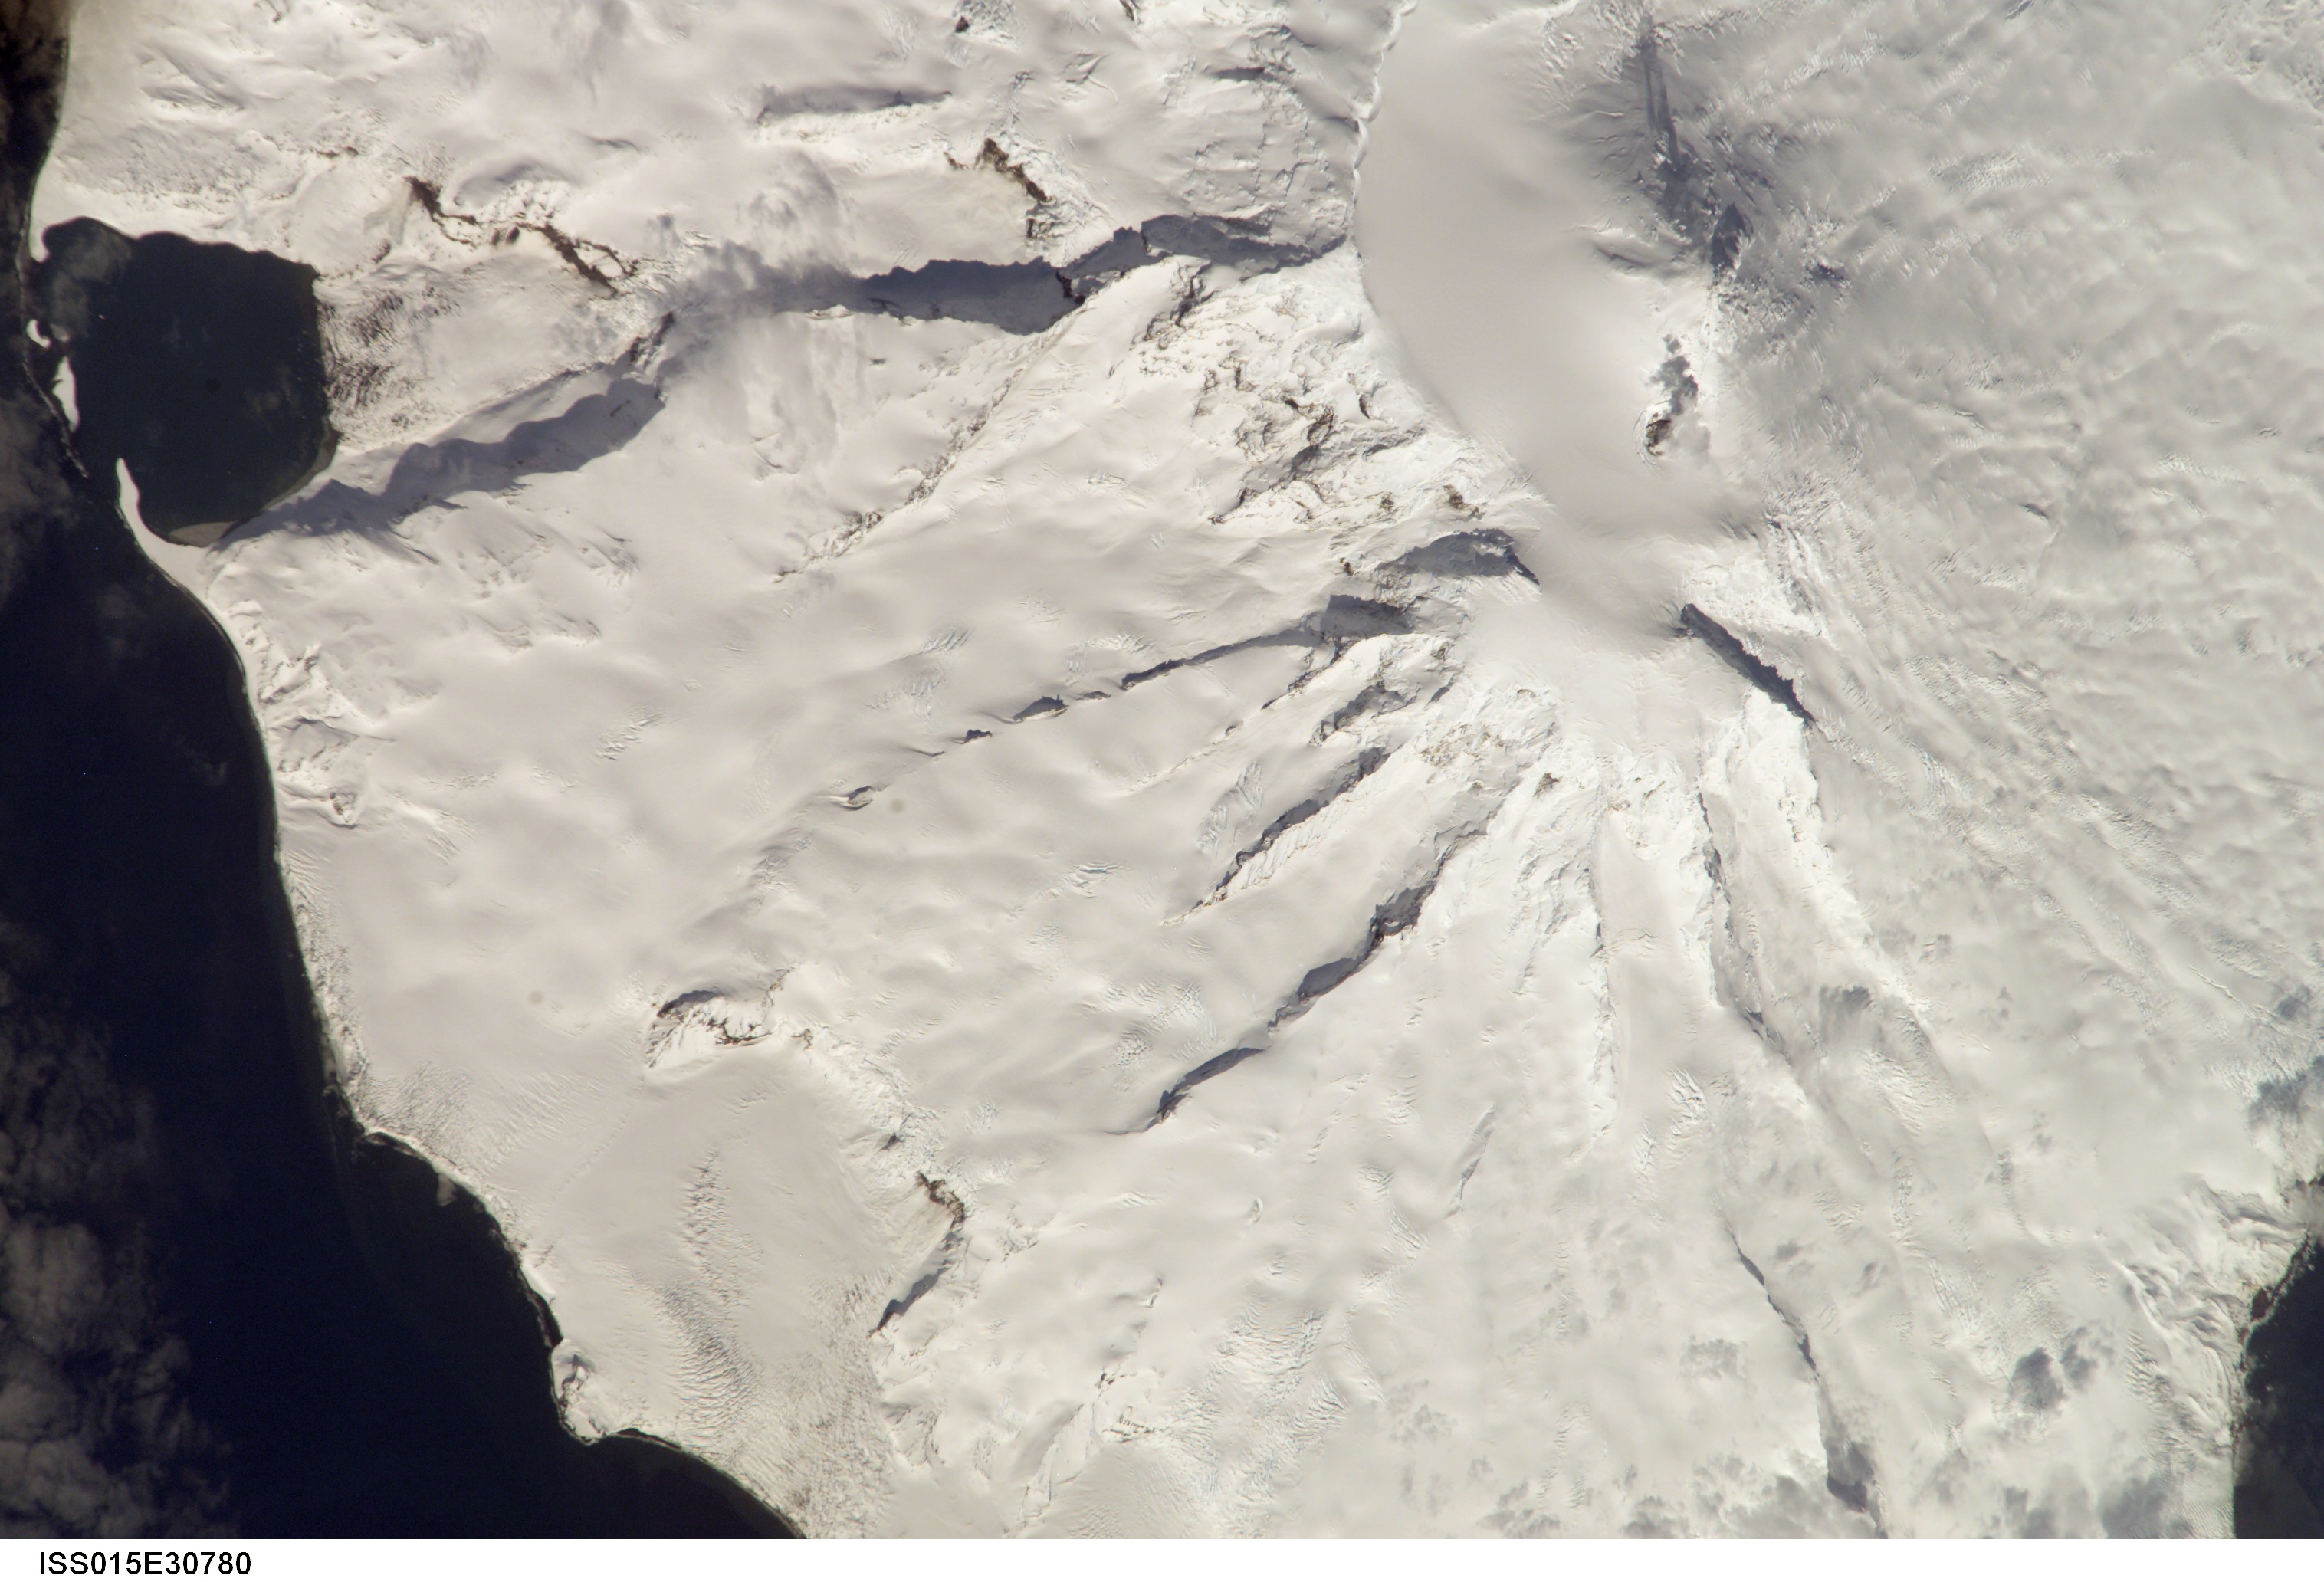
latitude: -53.1
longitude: 73.5
